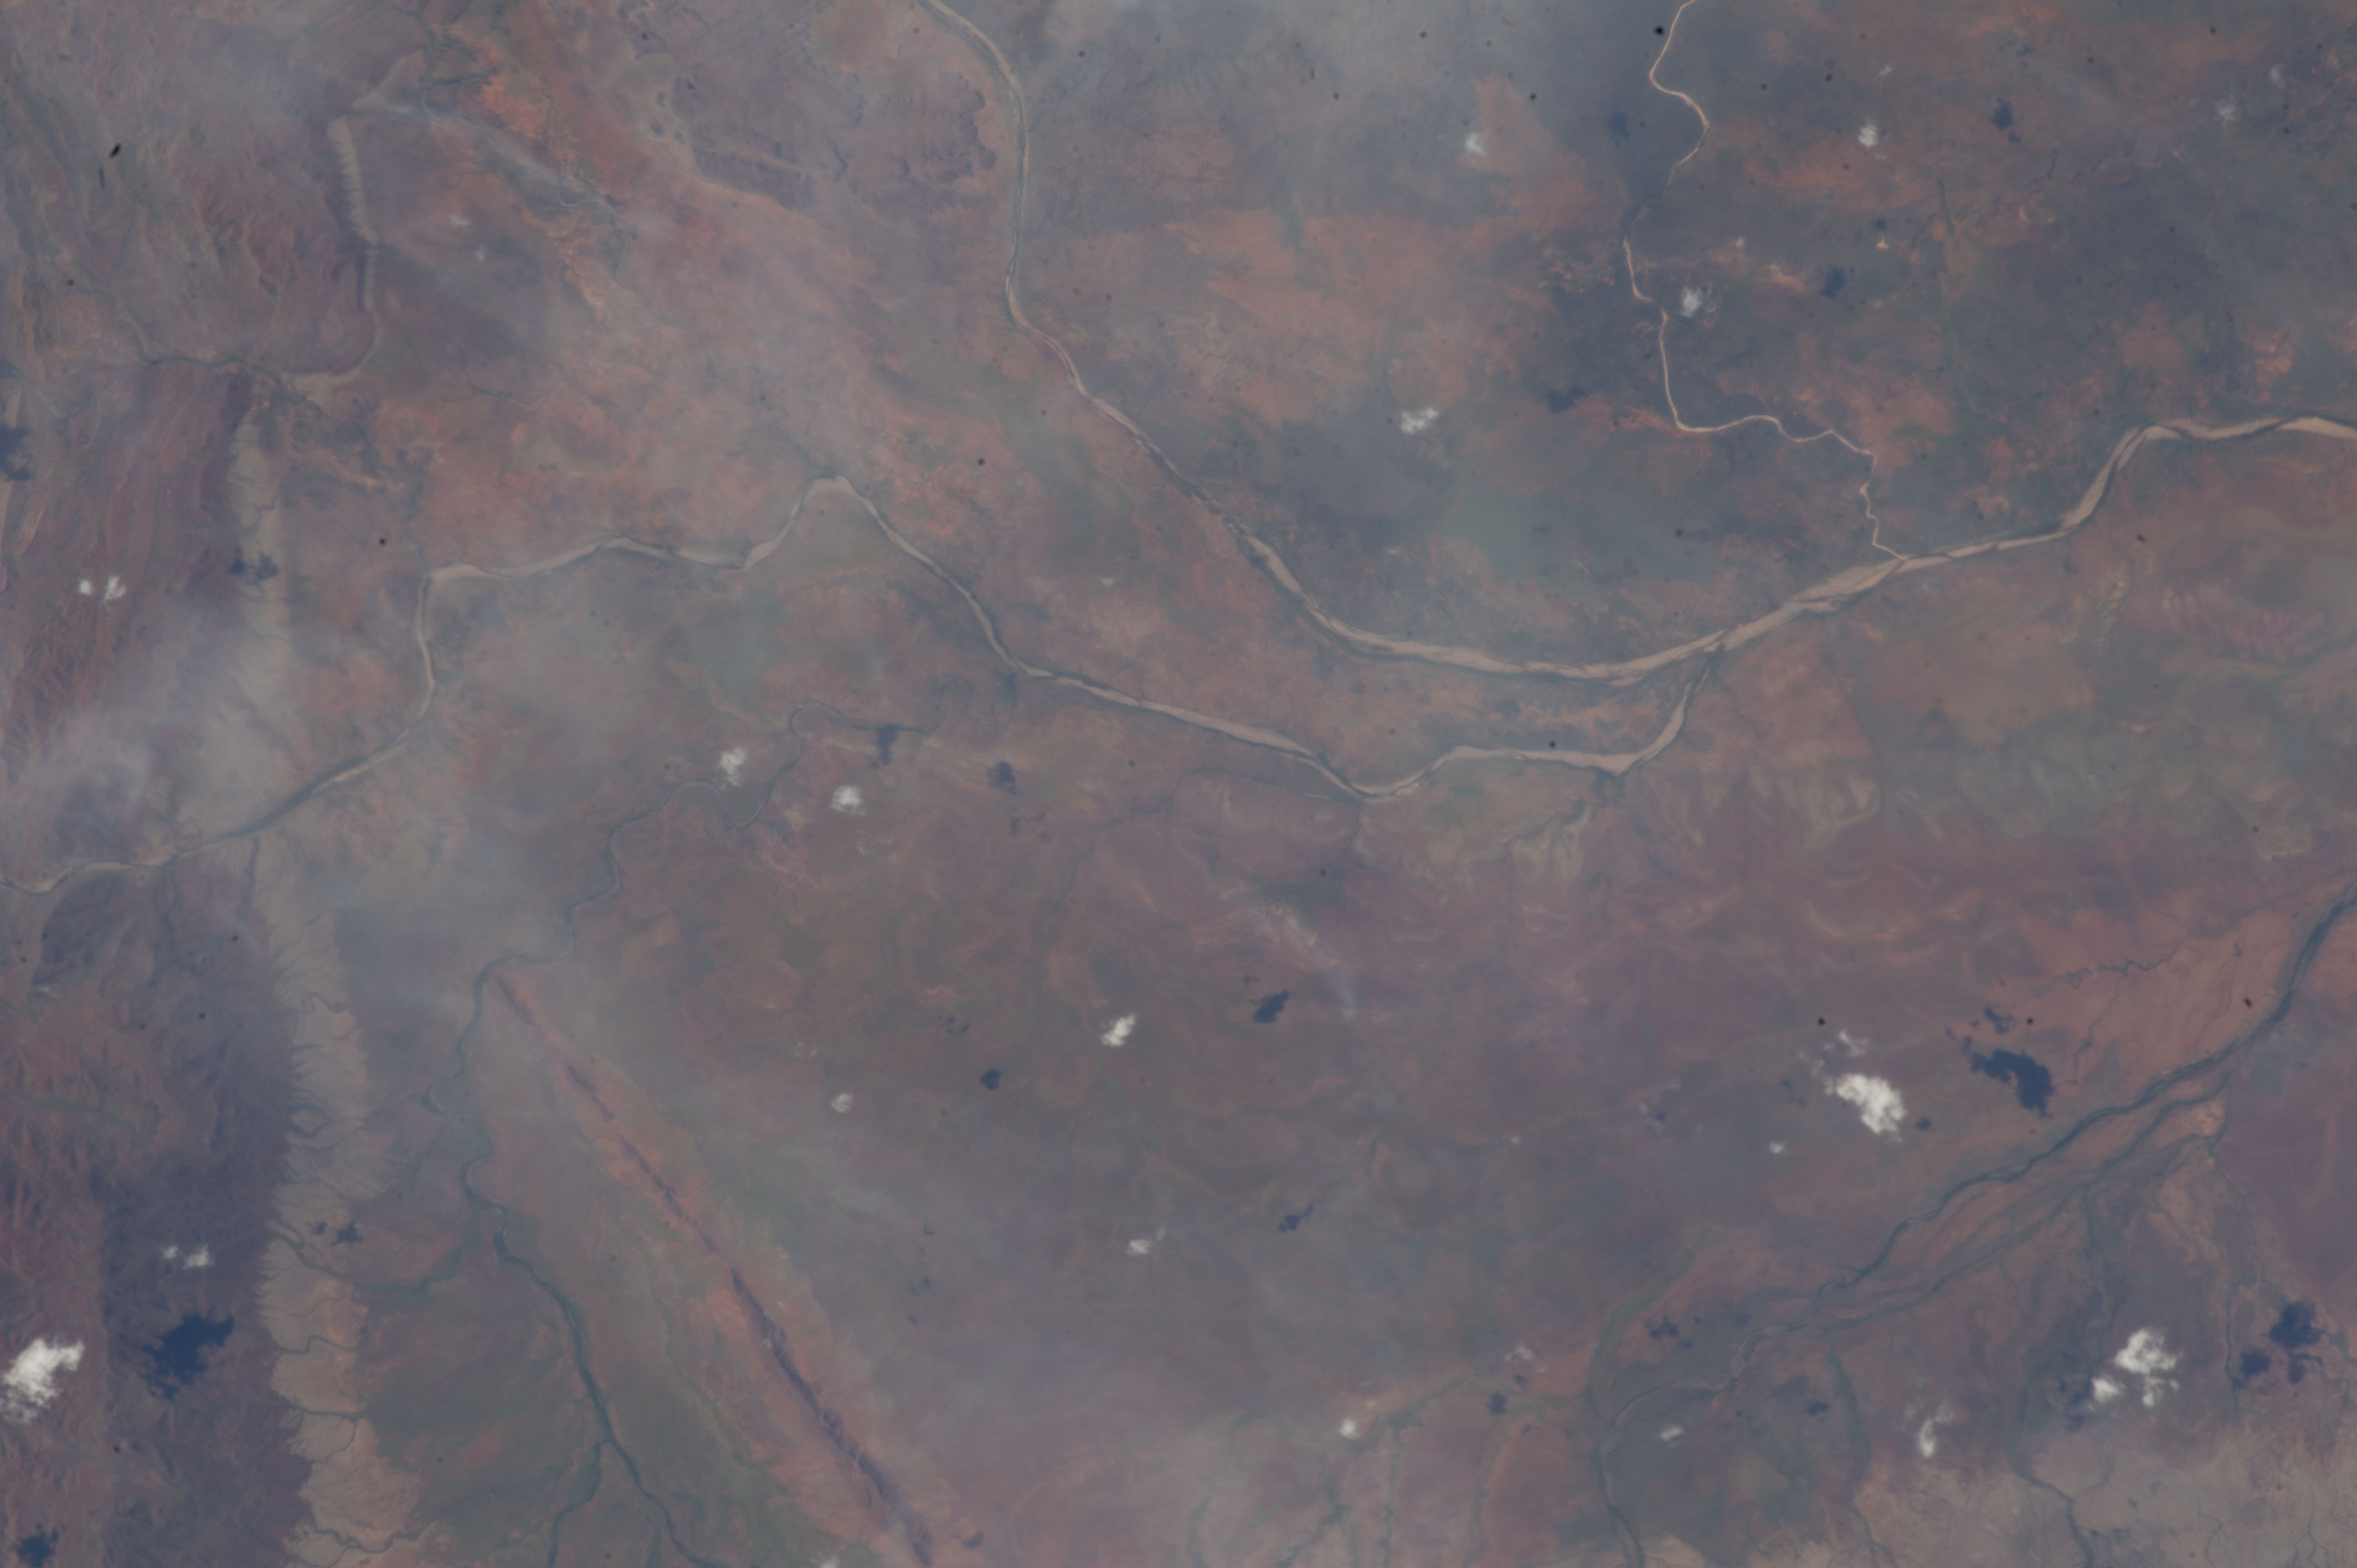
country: AUSTRALIA-WA
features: ORD RIVER, PANTON RIVER, TURNER R., NICHOLSON R., PLAINS, DISSECTED PLATEAU
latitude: -18.0
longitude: 128.5
